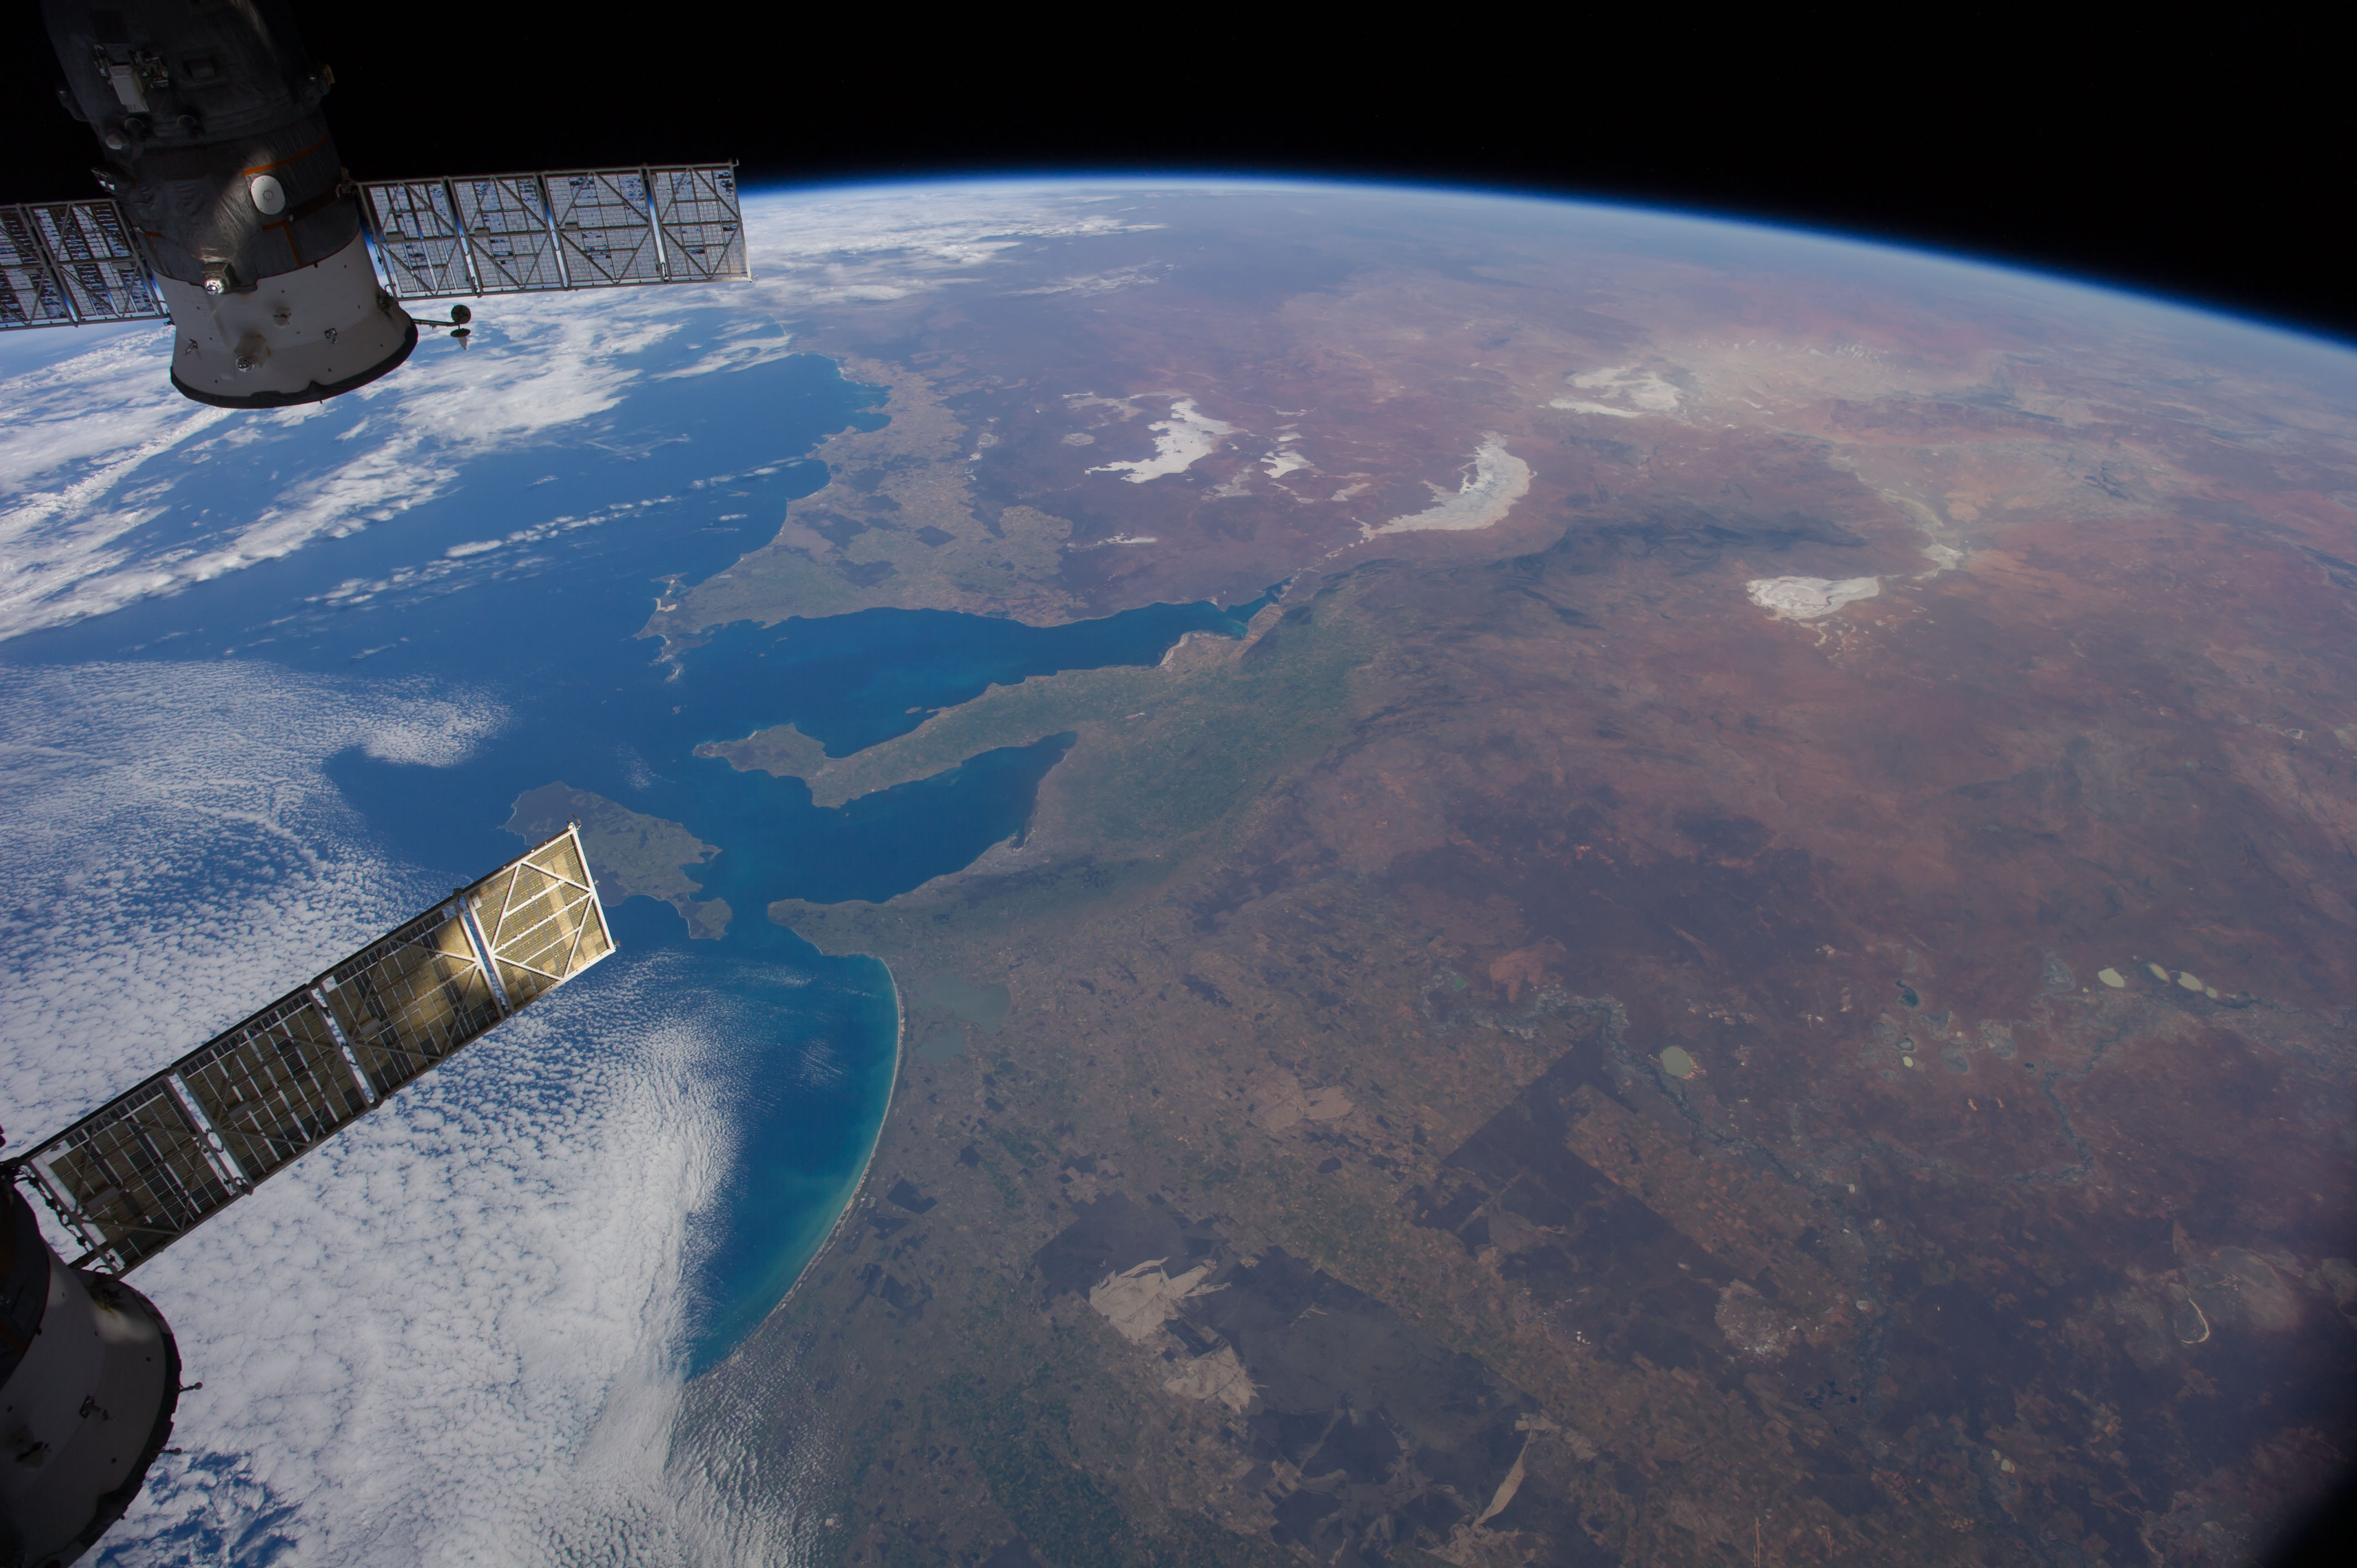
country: AUSTRALIA-SA
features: L. TORRENS, L. FROME, FLINDERS RA., L. GAIRDNER, L. EYRE, L. VICTORIA, L. ALEXANDRINA, L. ALBERT, SIMPSON DES., SPENCER G., G. ST VINCENT, INDIAN O., KANGAROO I., MURRAY R.
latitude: -34.0
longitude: 138.5
